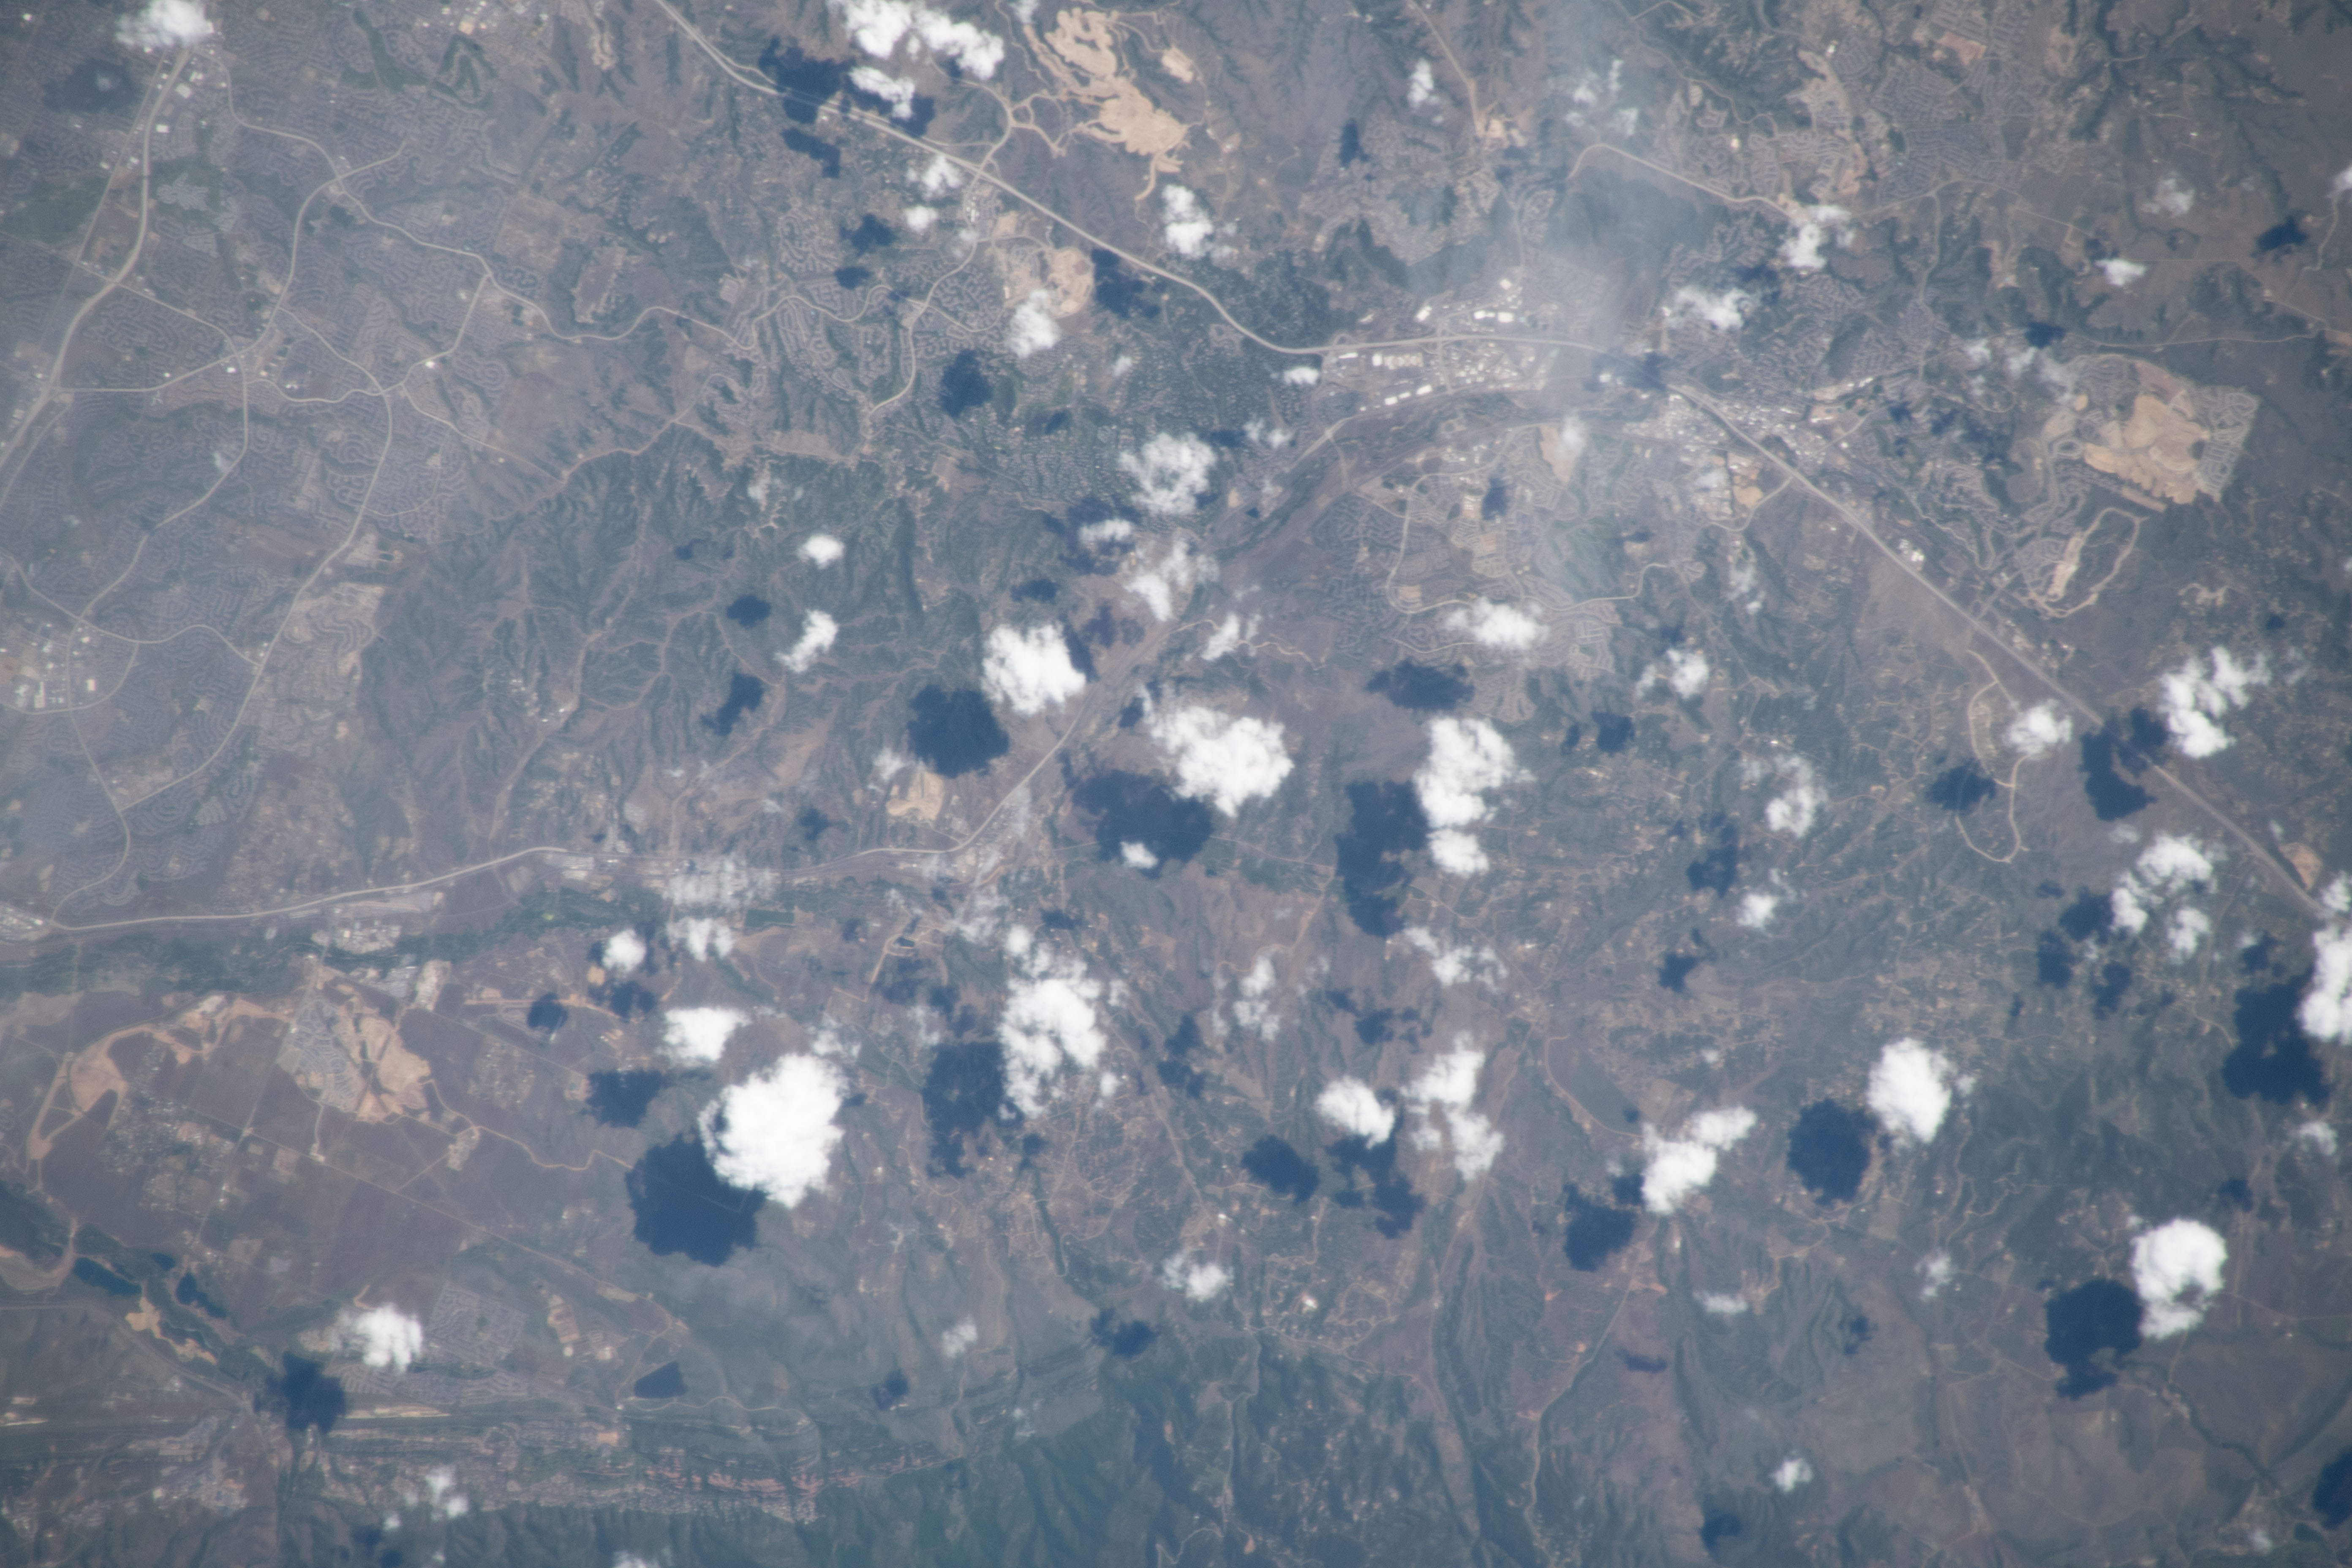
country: USA-COLORADO
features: CASTLE ROCK, LONE TREE, WILDCAT MOUNTAIN
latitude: 39.4
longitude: -104.9
